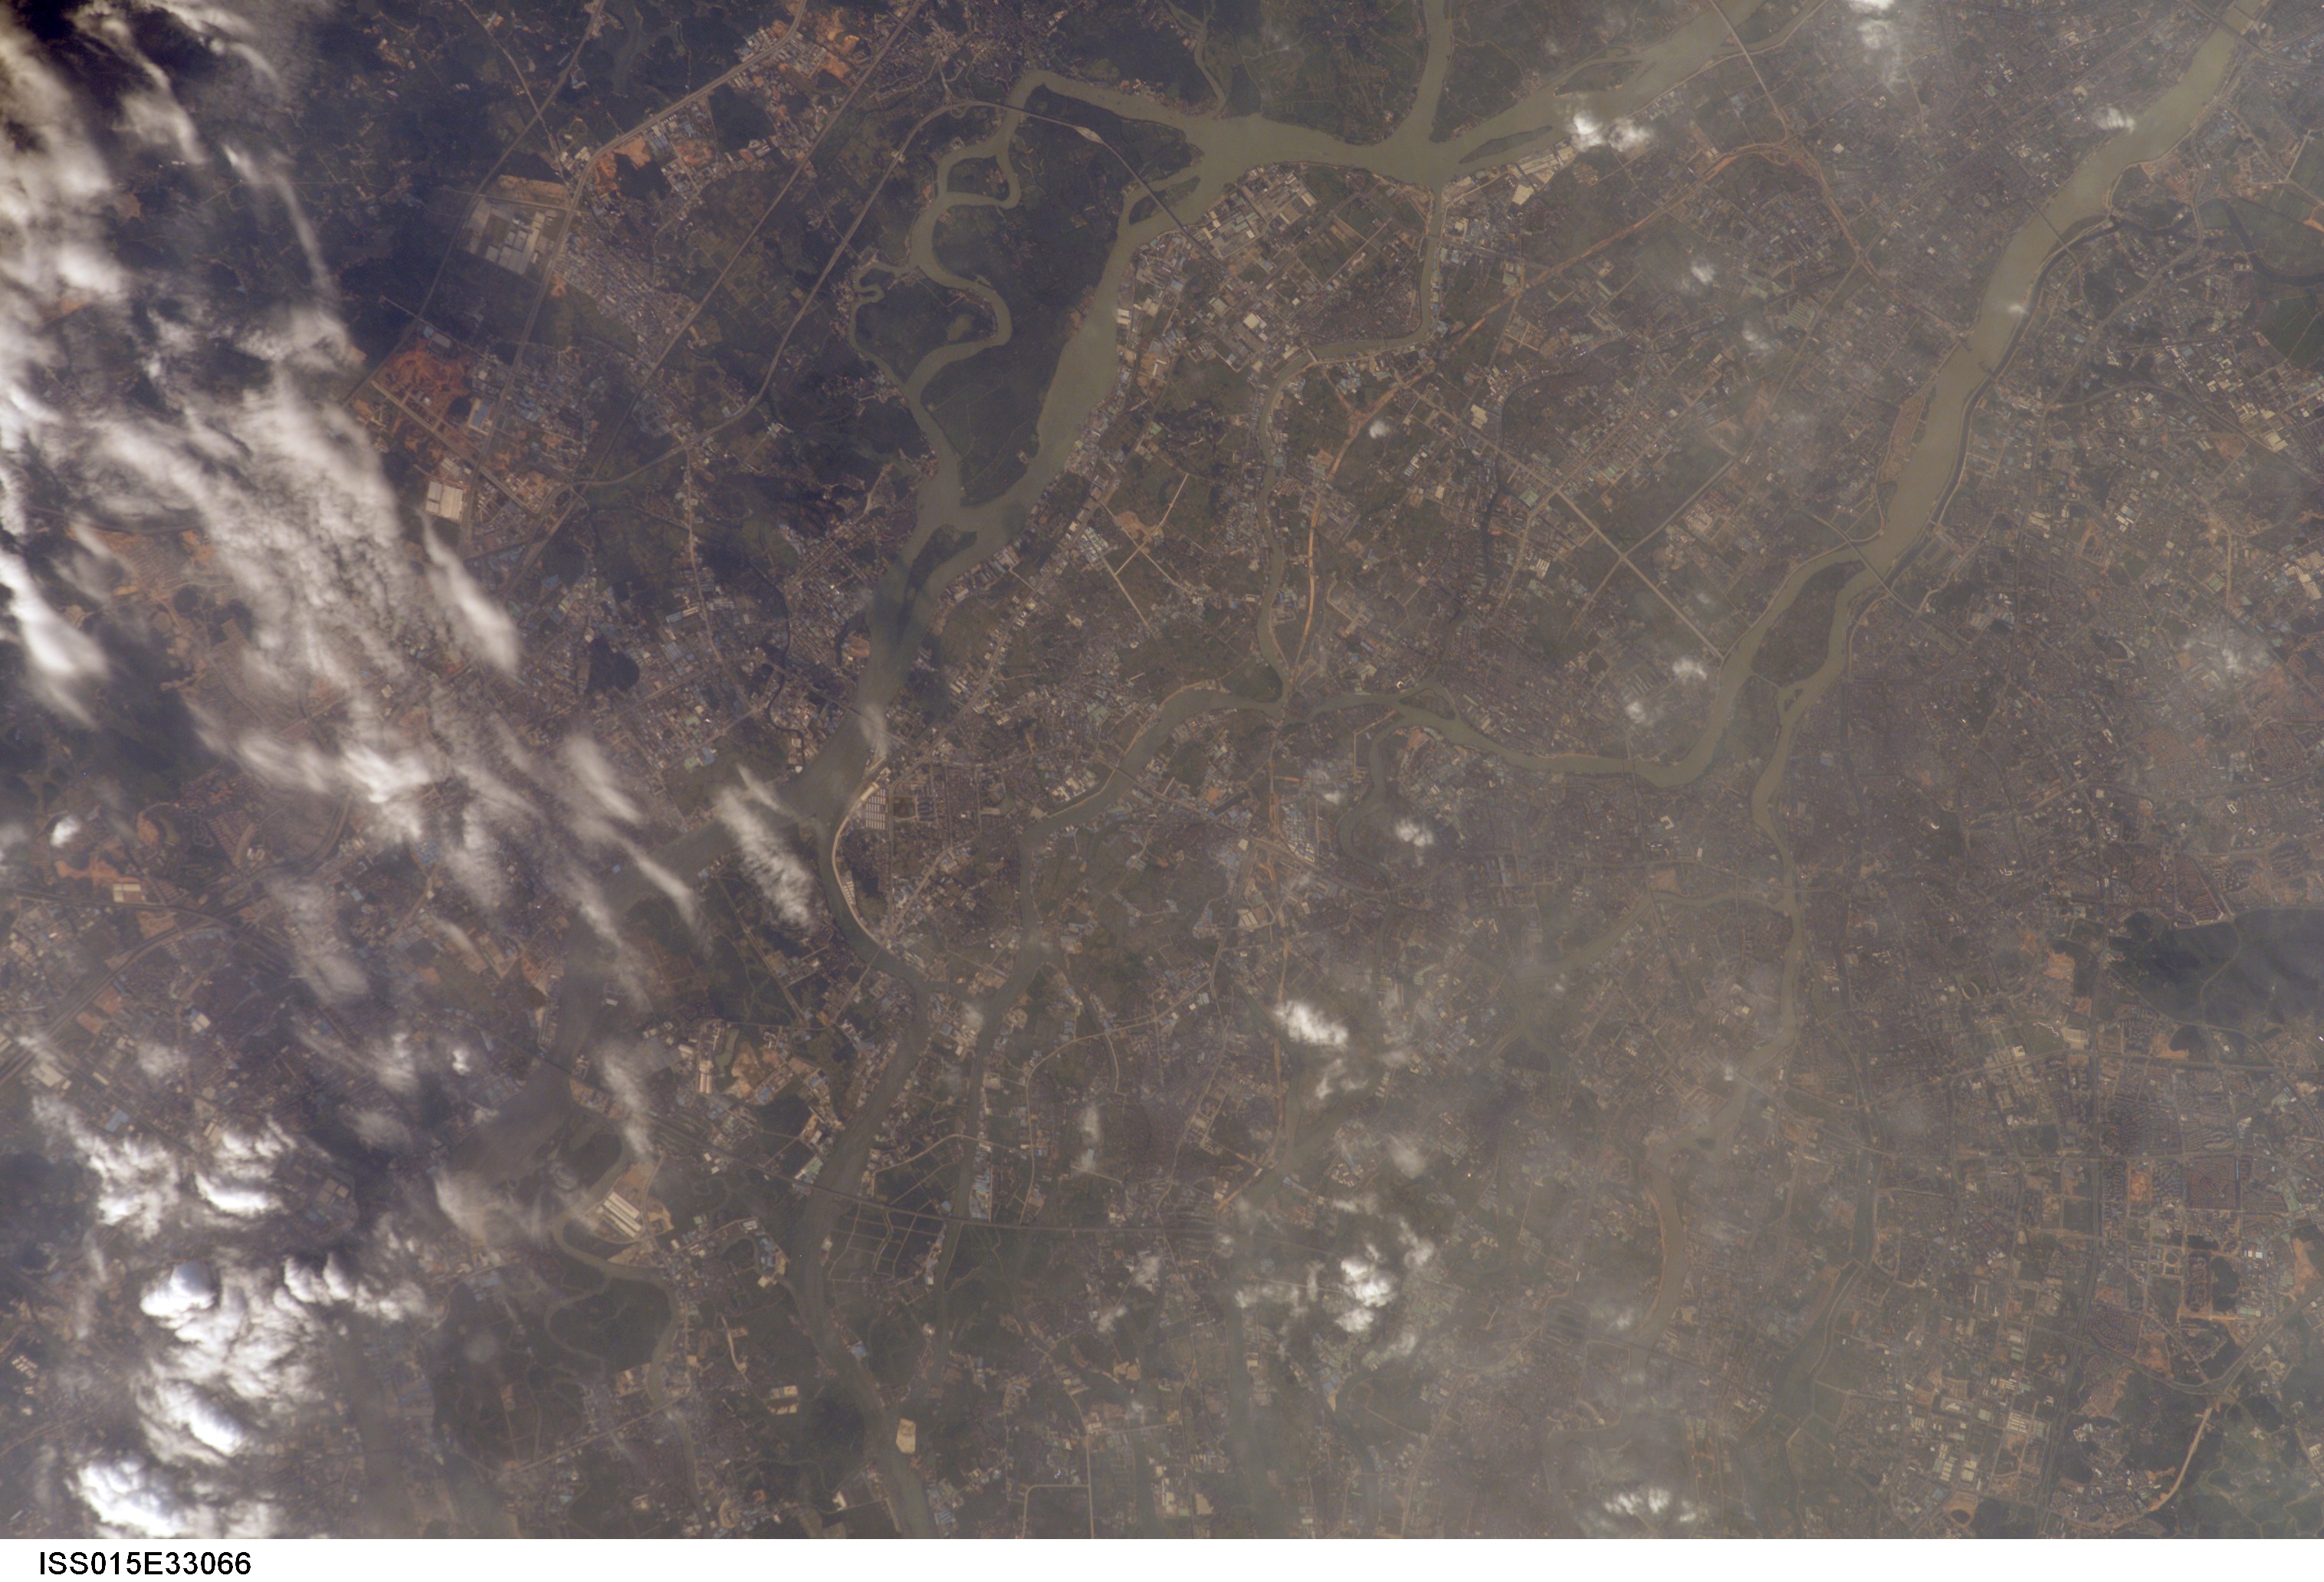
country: CHINA
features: N. DONGGUAN, TUNG R., CHANNELS
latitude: 23.1
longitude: 113.8
